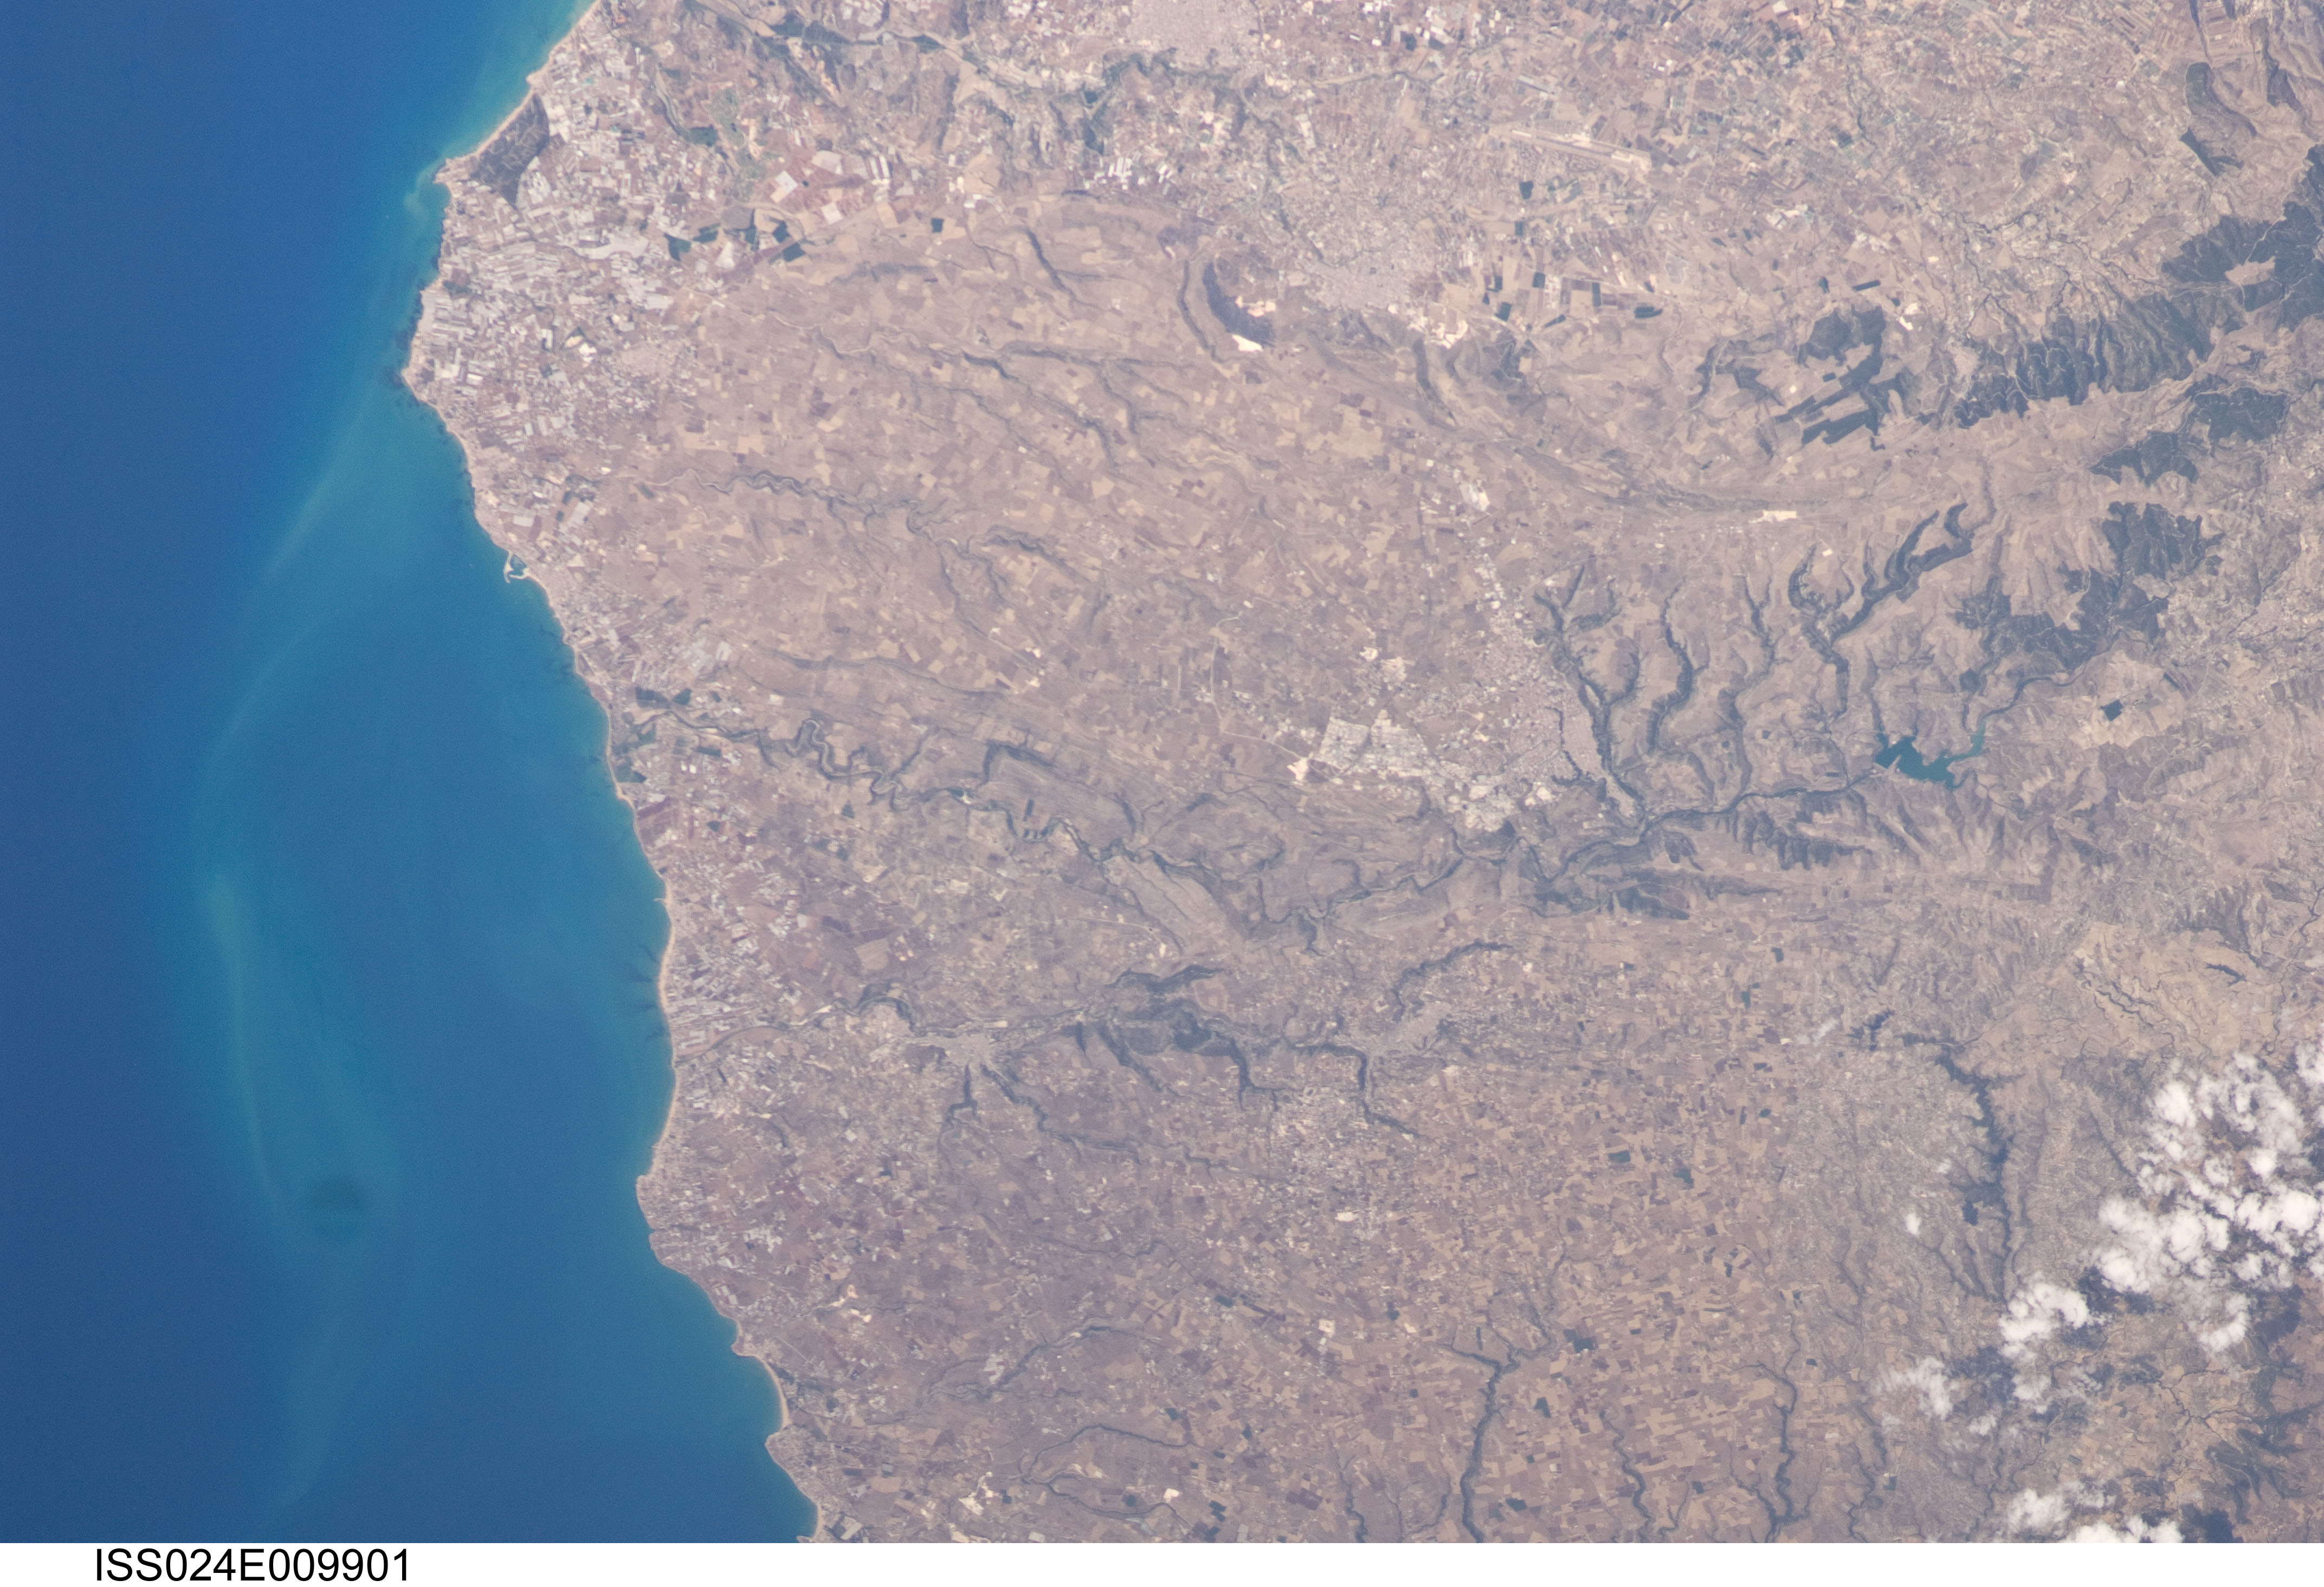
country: SICILY
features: RAGUSA, IRMINIO R., COAST, AGR.
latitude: 36.8
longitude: 14.7
